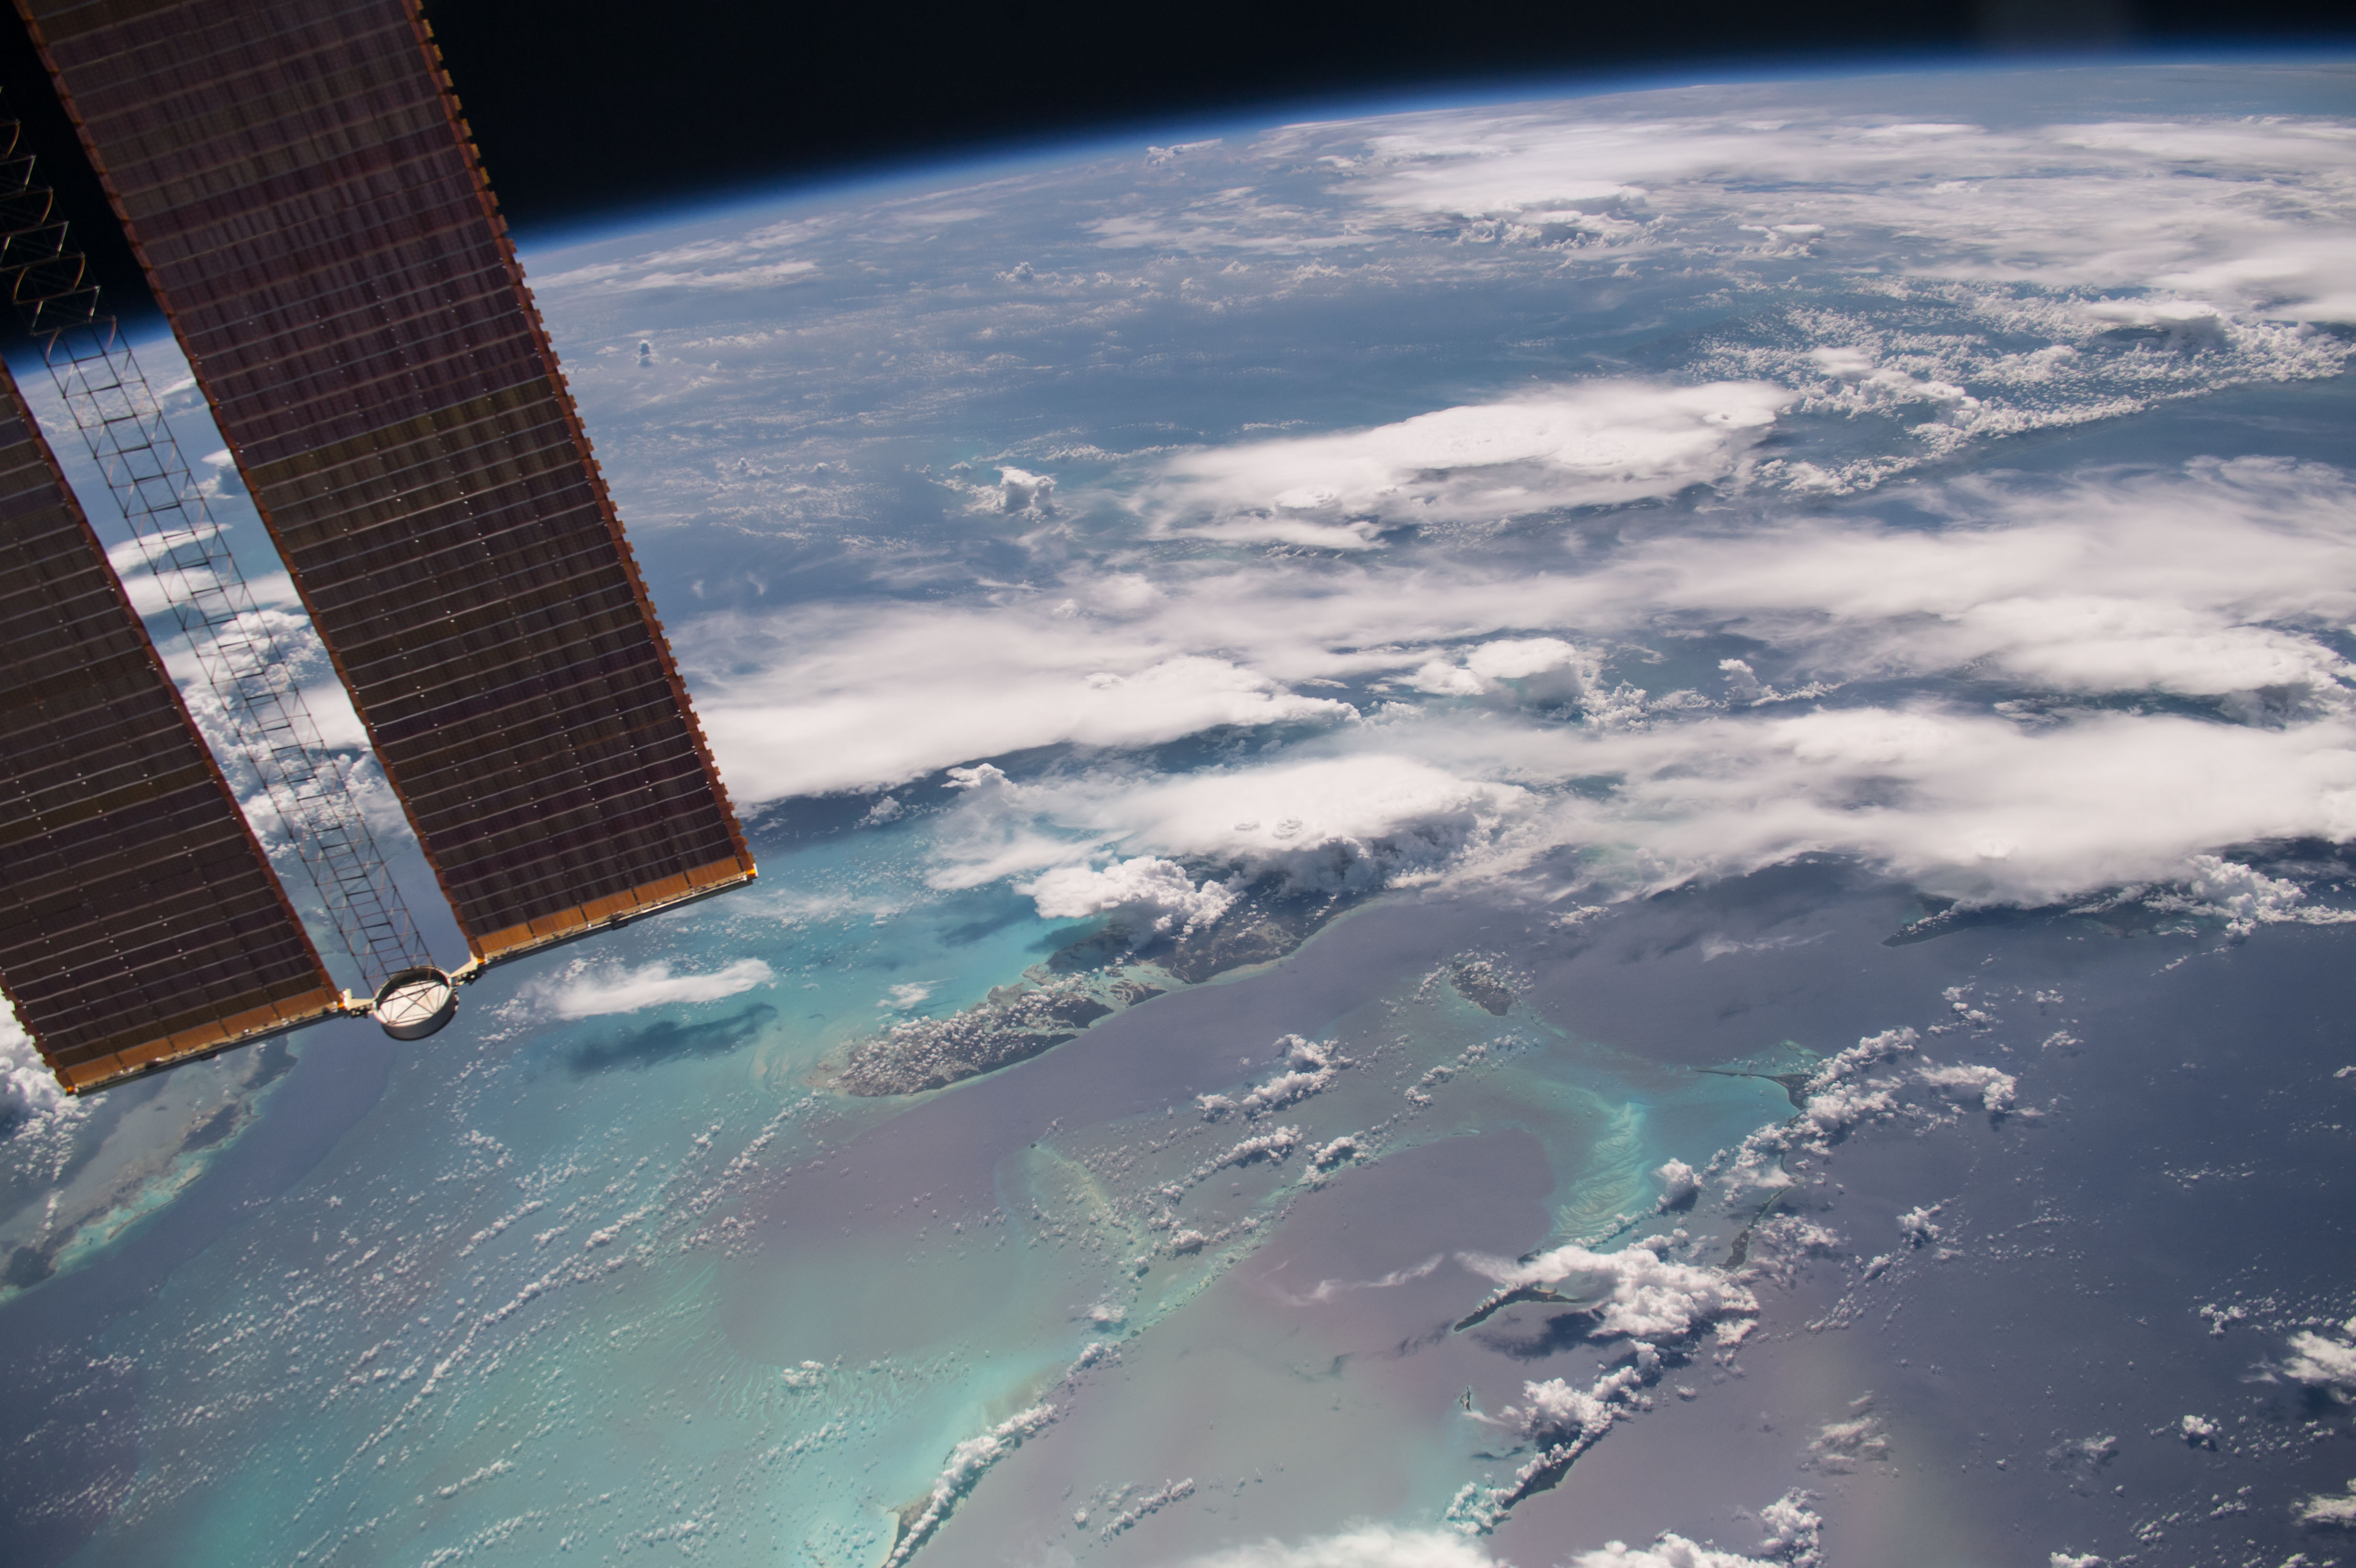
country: BAHAMAS
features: THE BAHAMAS, GREAT BAHAMA BANK, NASSAU, CUBA, TONGUE OF THE OCEAN, CLOUDS
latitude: 24.5
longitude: -78.5
